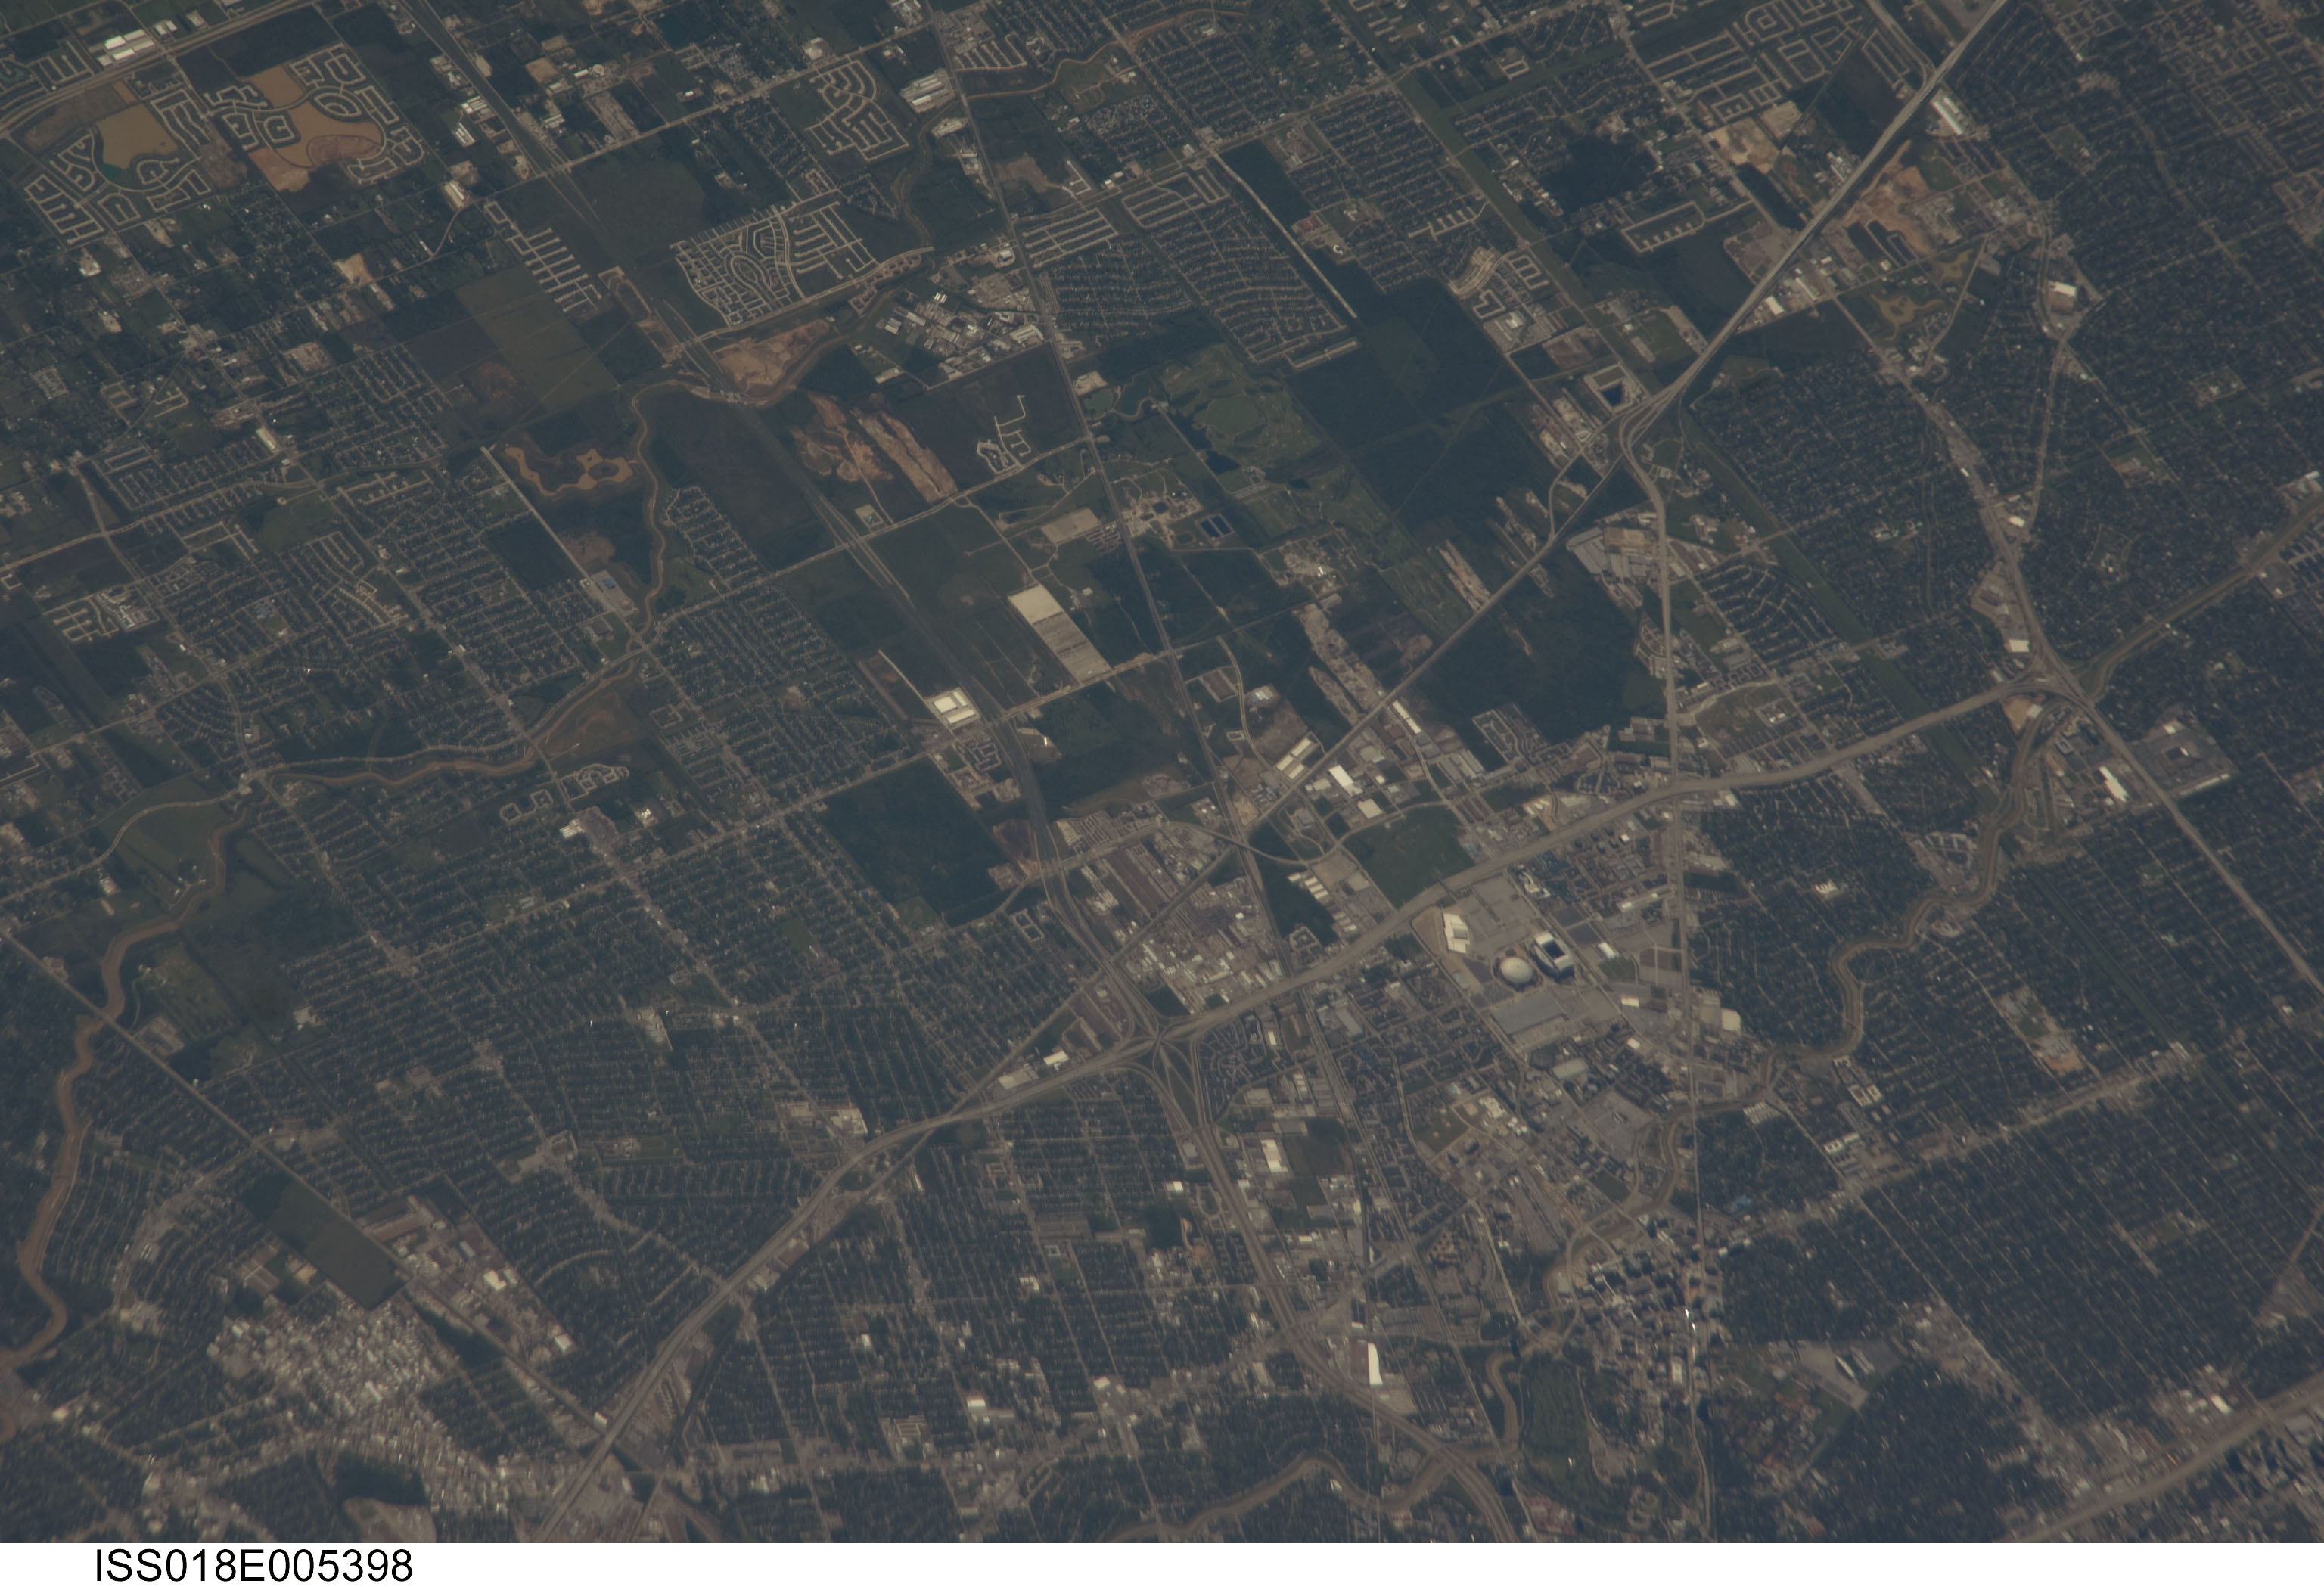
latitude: 29.7
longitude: -95.4
